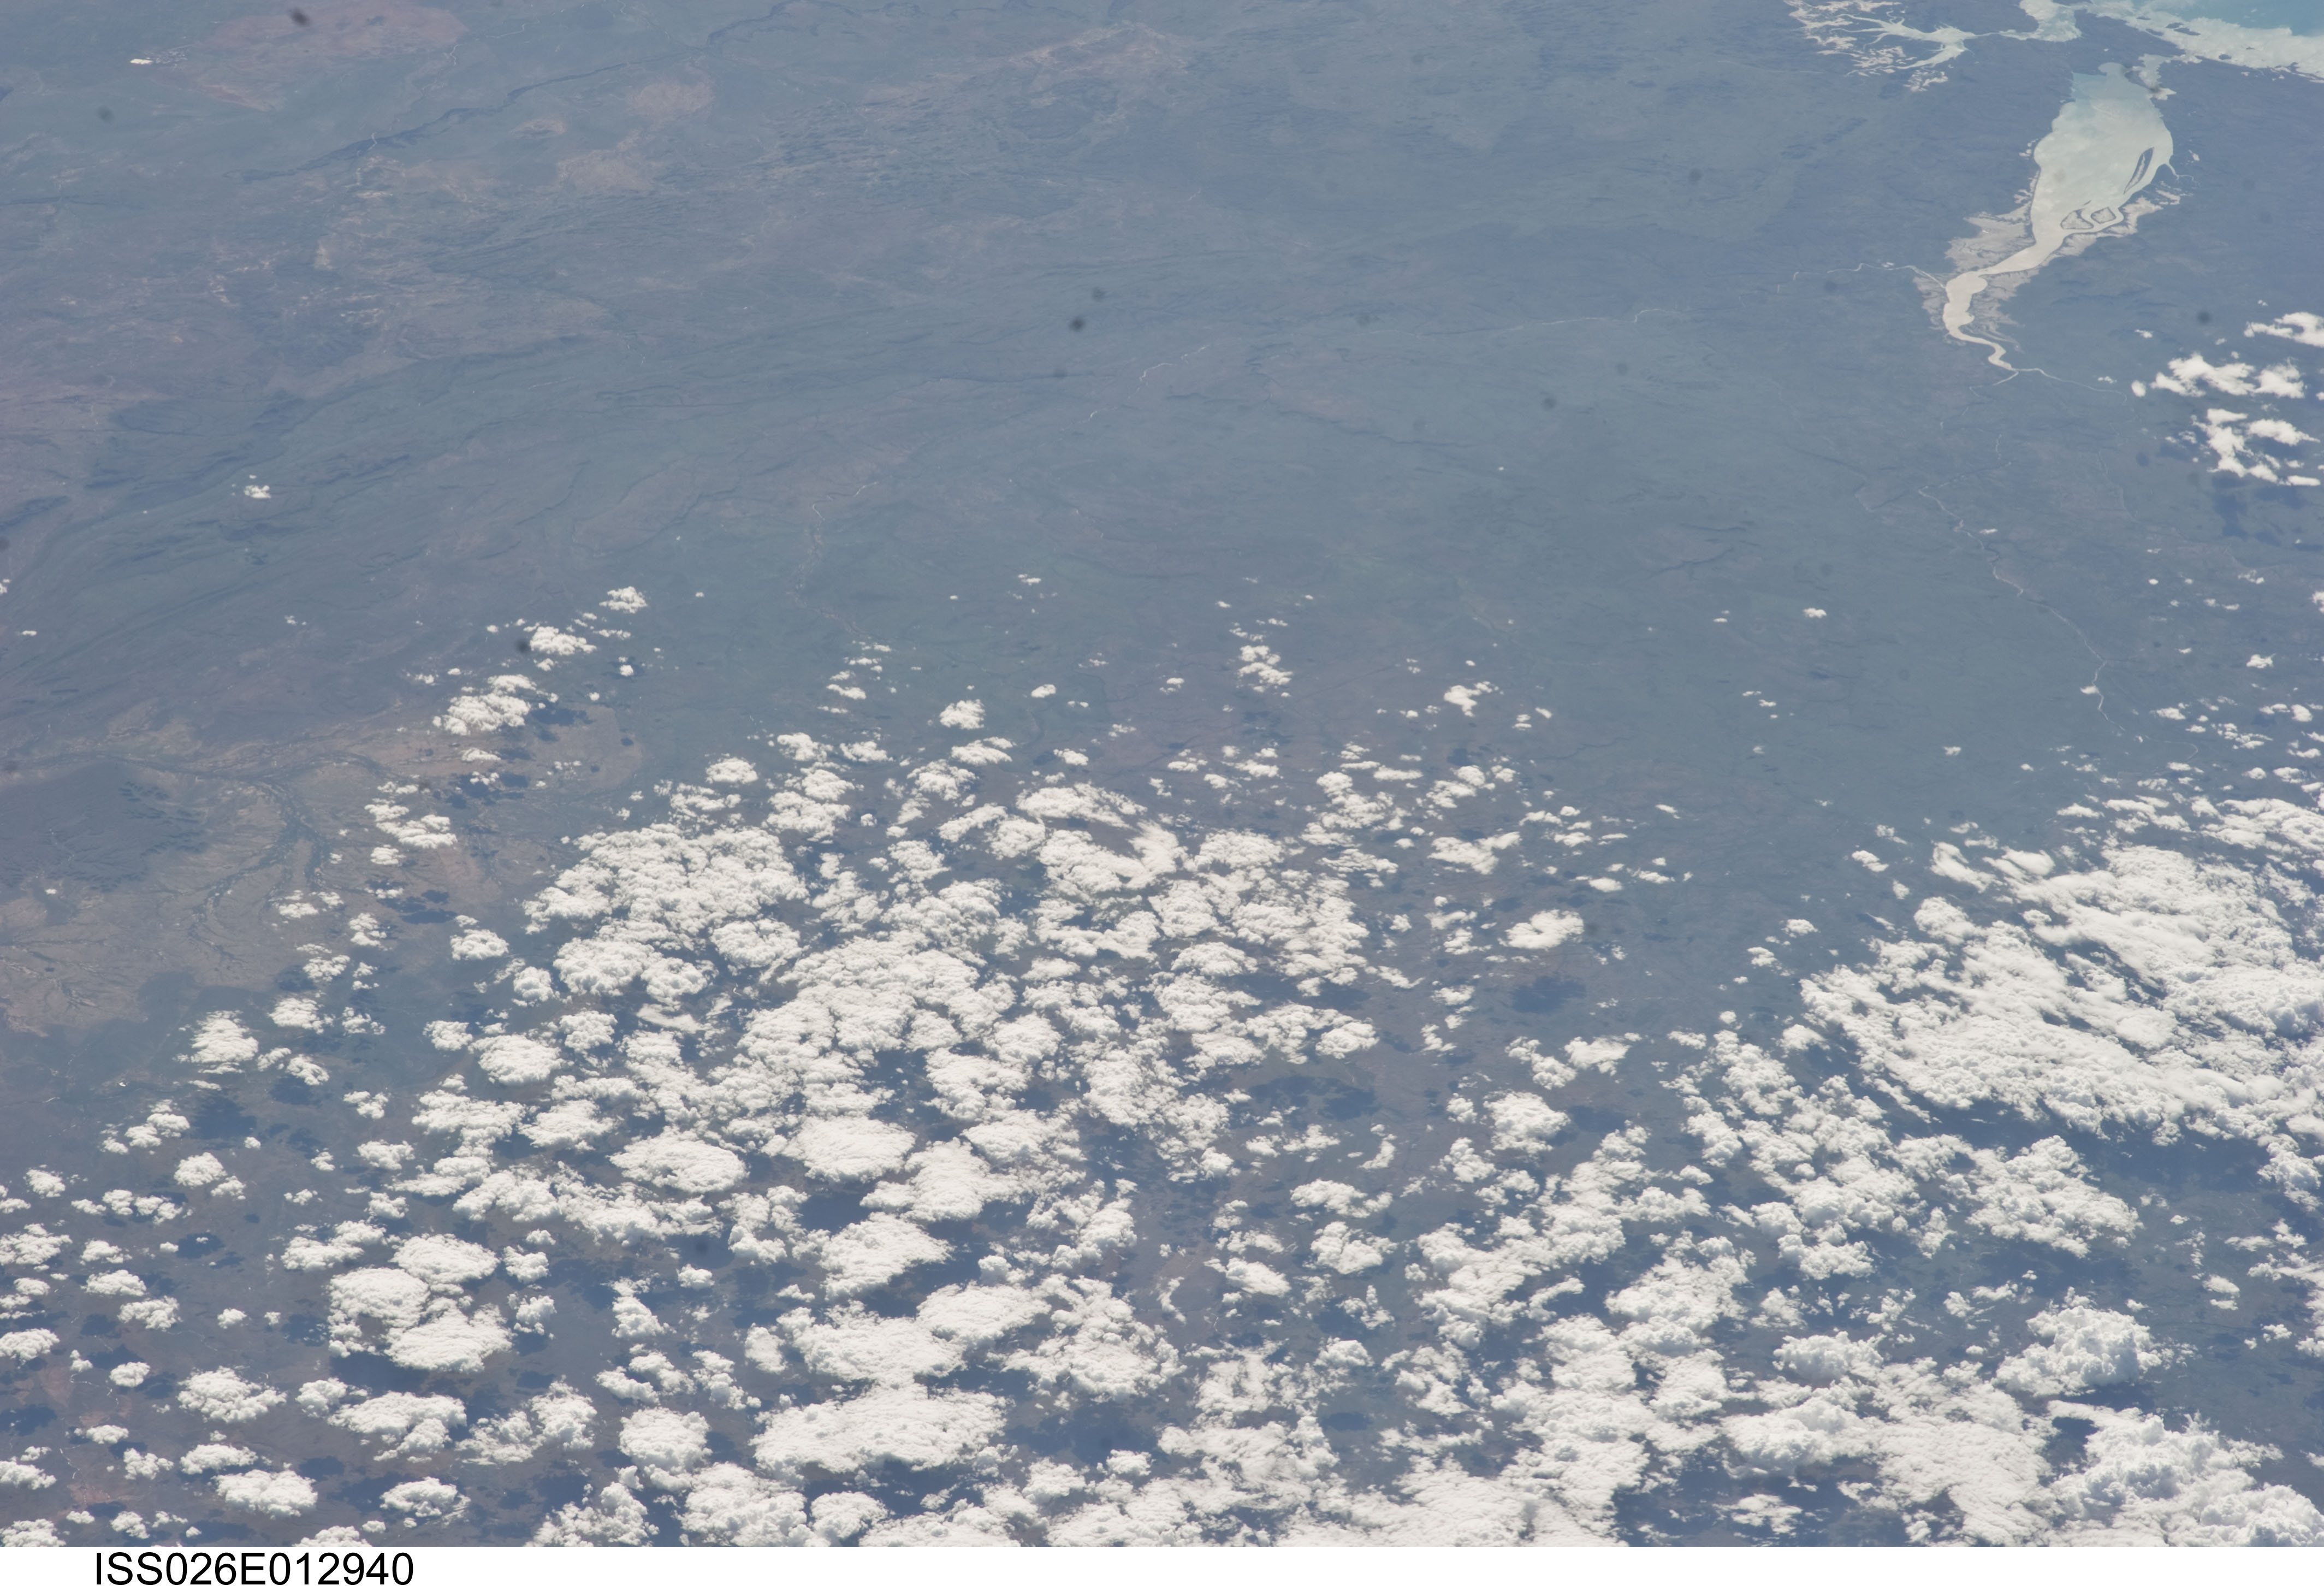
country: AUSTRALIA-WA
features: KING LEOPOLD RANGES, WALCOTT INLET
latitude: -17.4
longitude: 125.9
